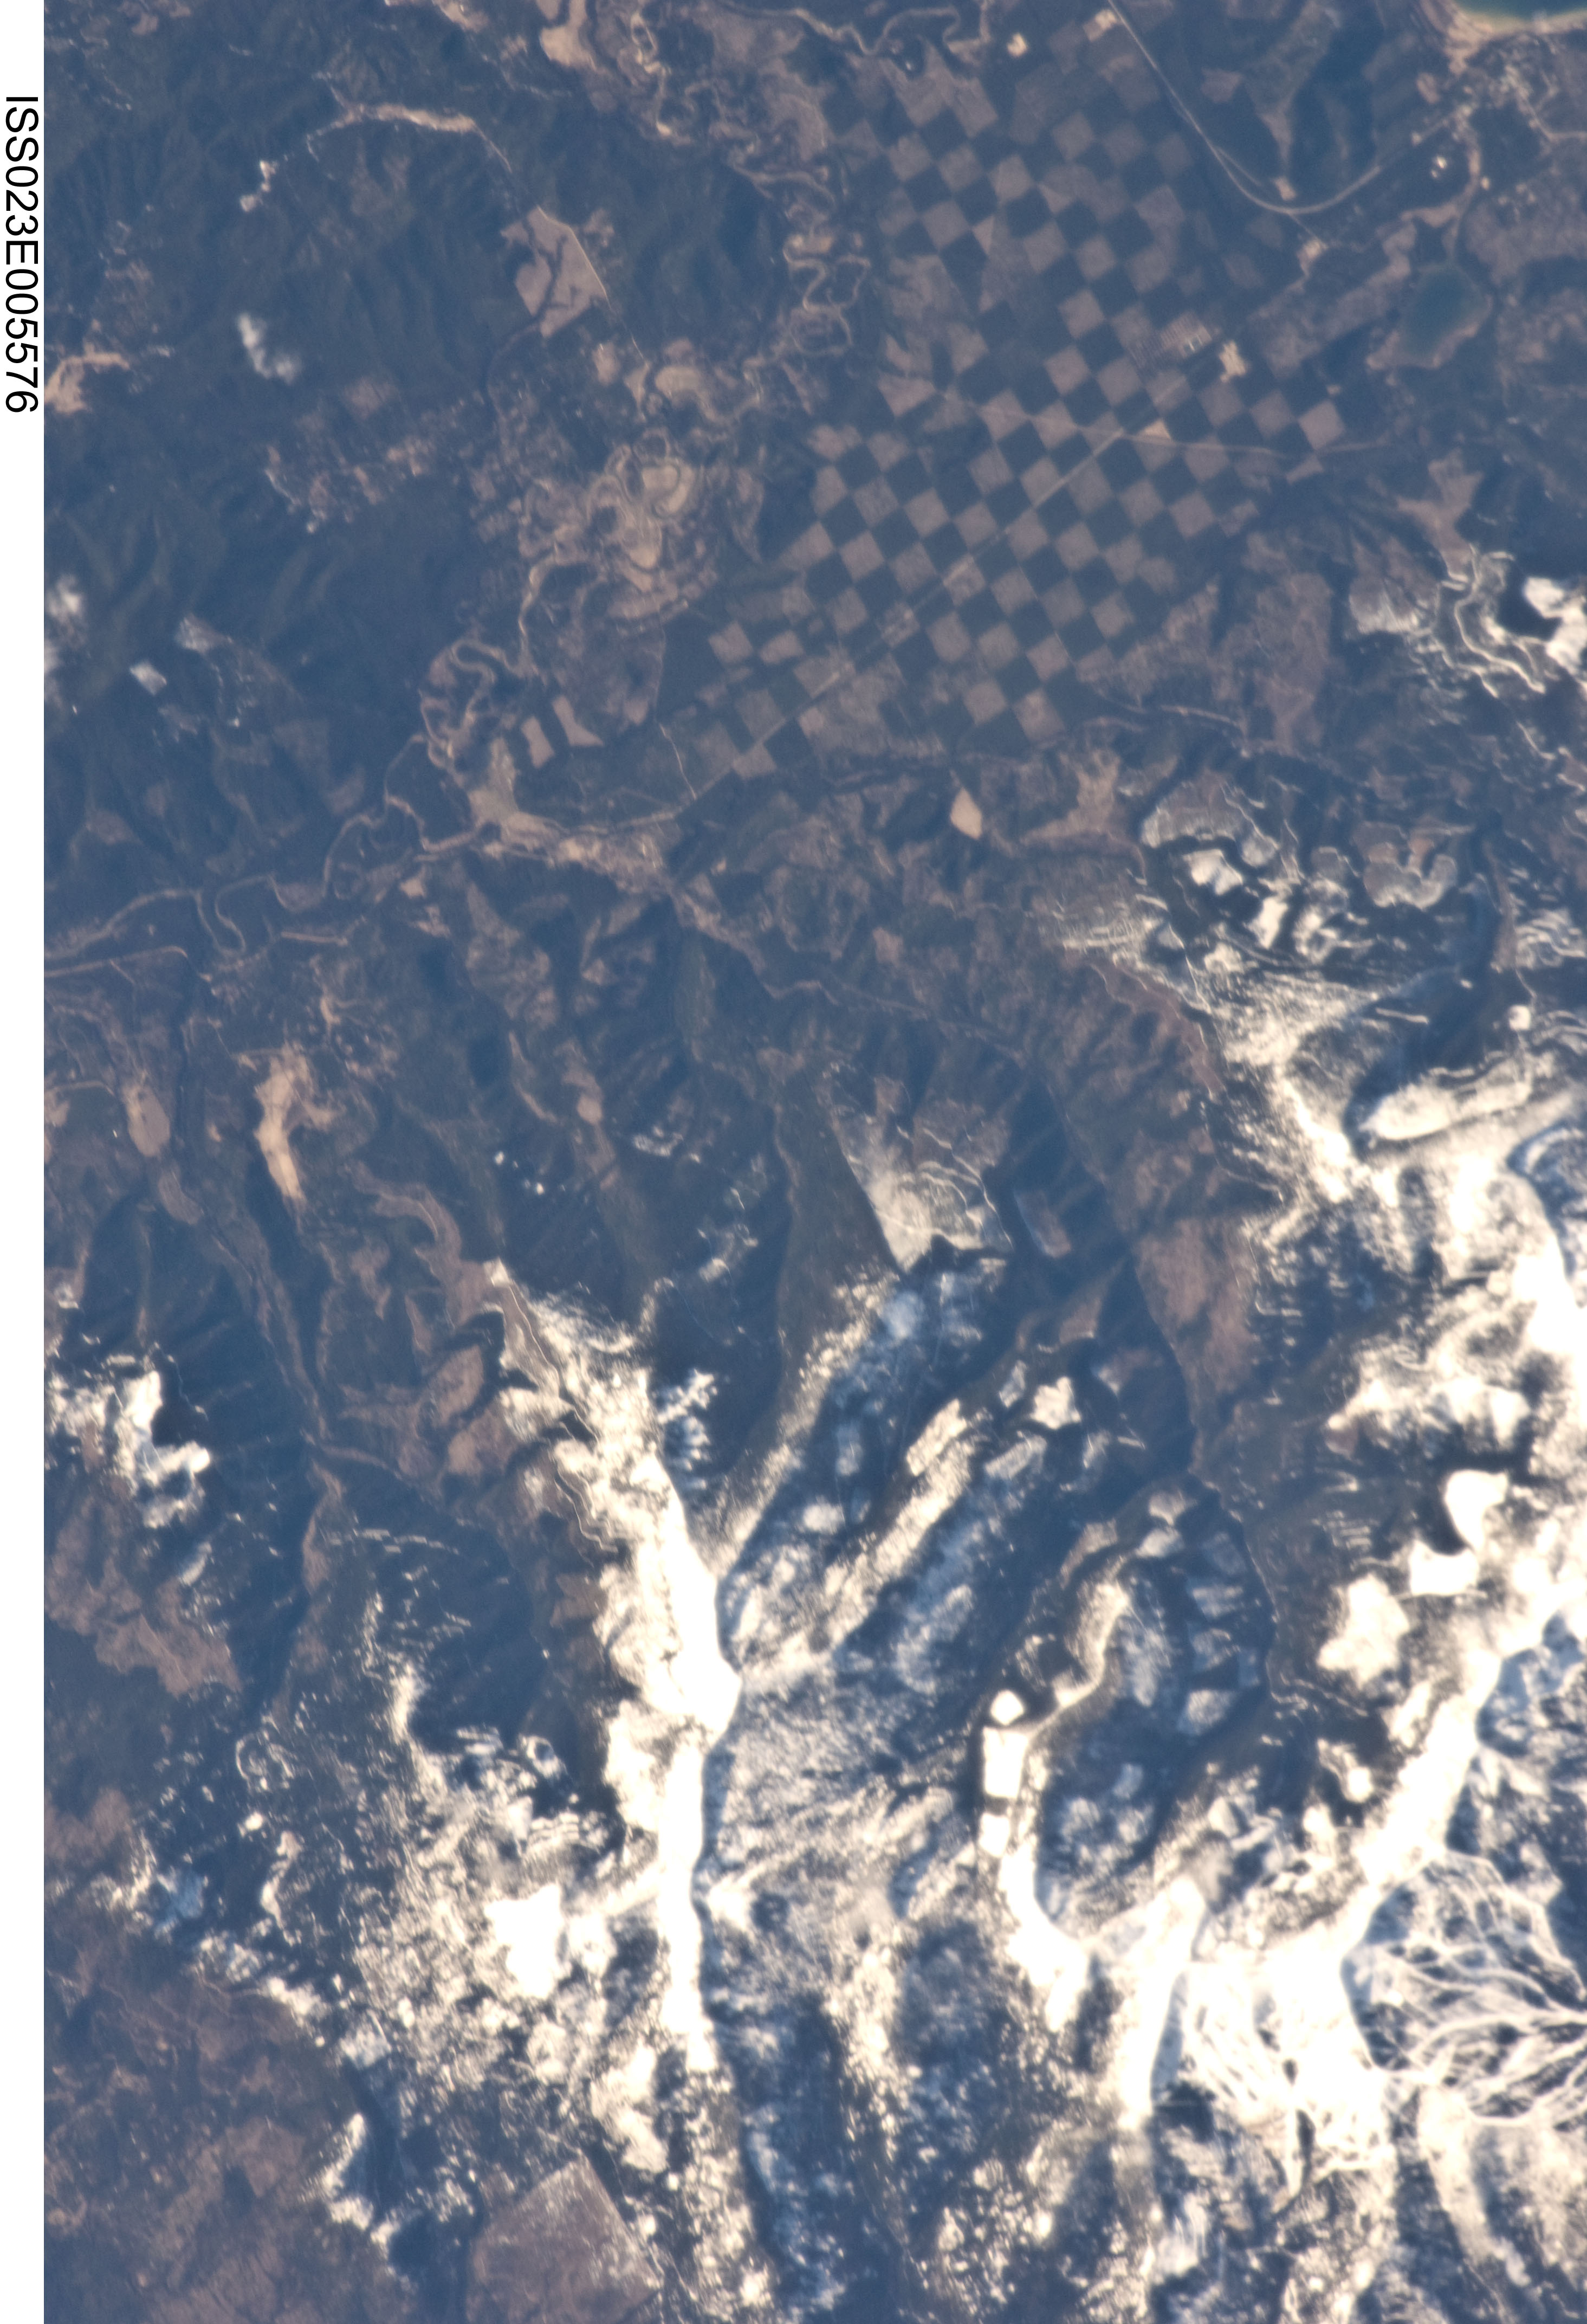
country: USA-IDAHO
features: CLEAR CUTS
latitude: 48.4
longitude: -116.8
